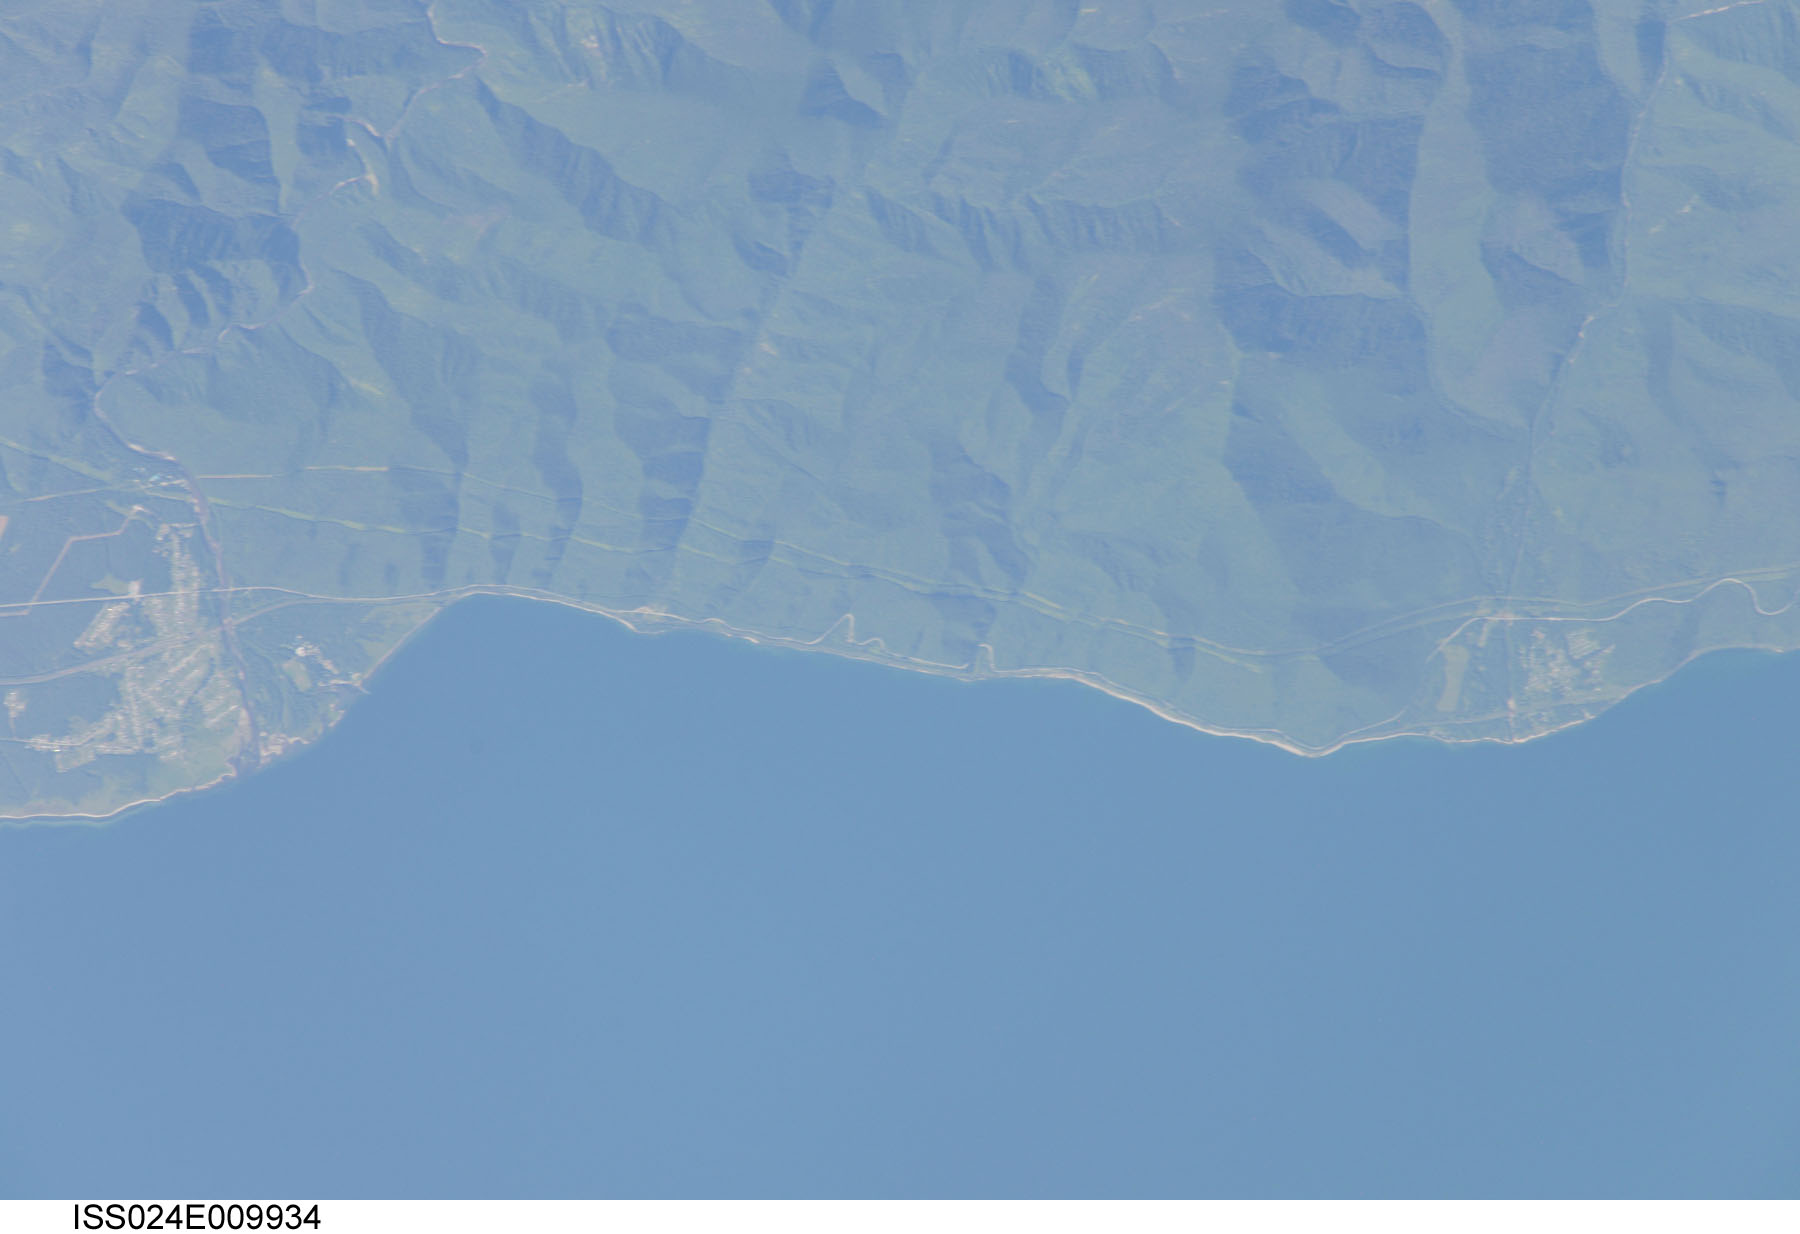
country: RUSSIAN FEDERATION
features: SW. LAKE BAIKAL
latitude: 51.6
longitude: 104.0
